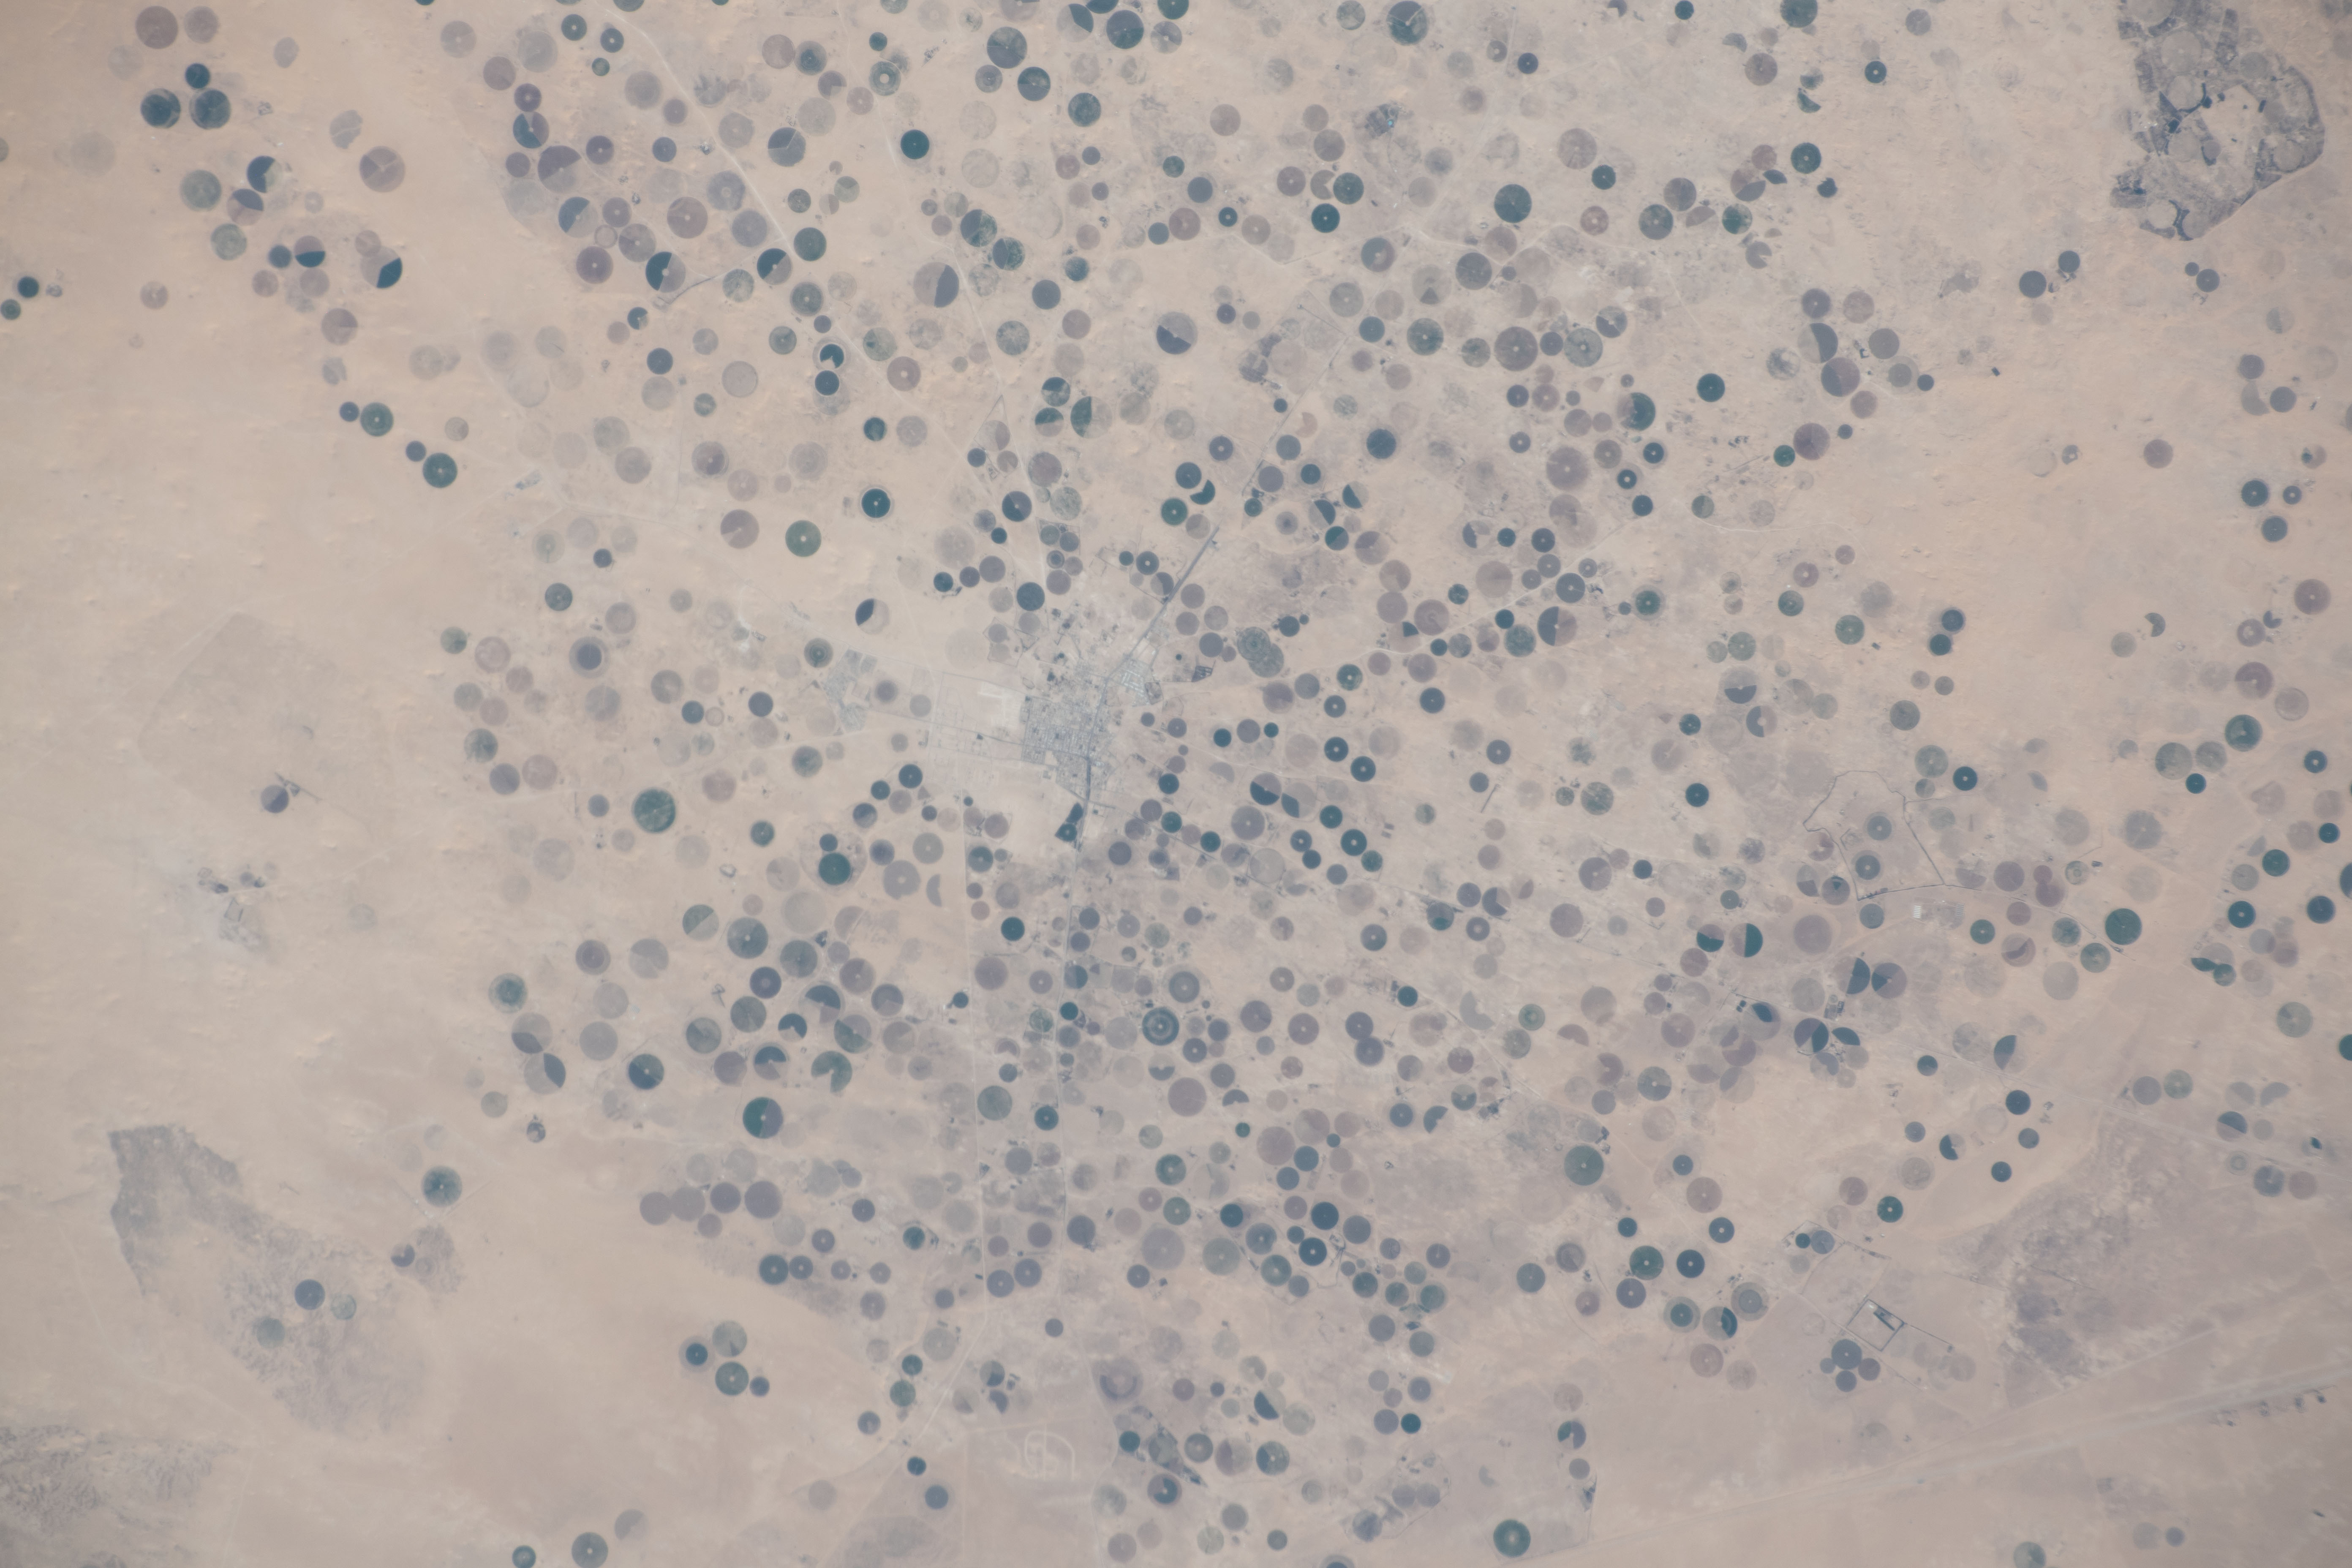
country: SAUDI ARABIA
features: QAYAT AL ULYA
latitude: 27.6
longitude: 47.7
